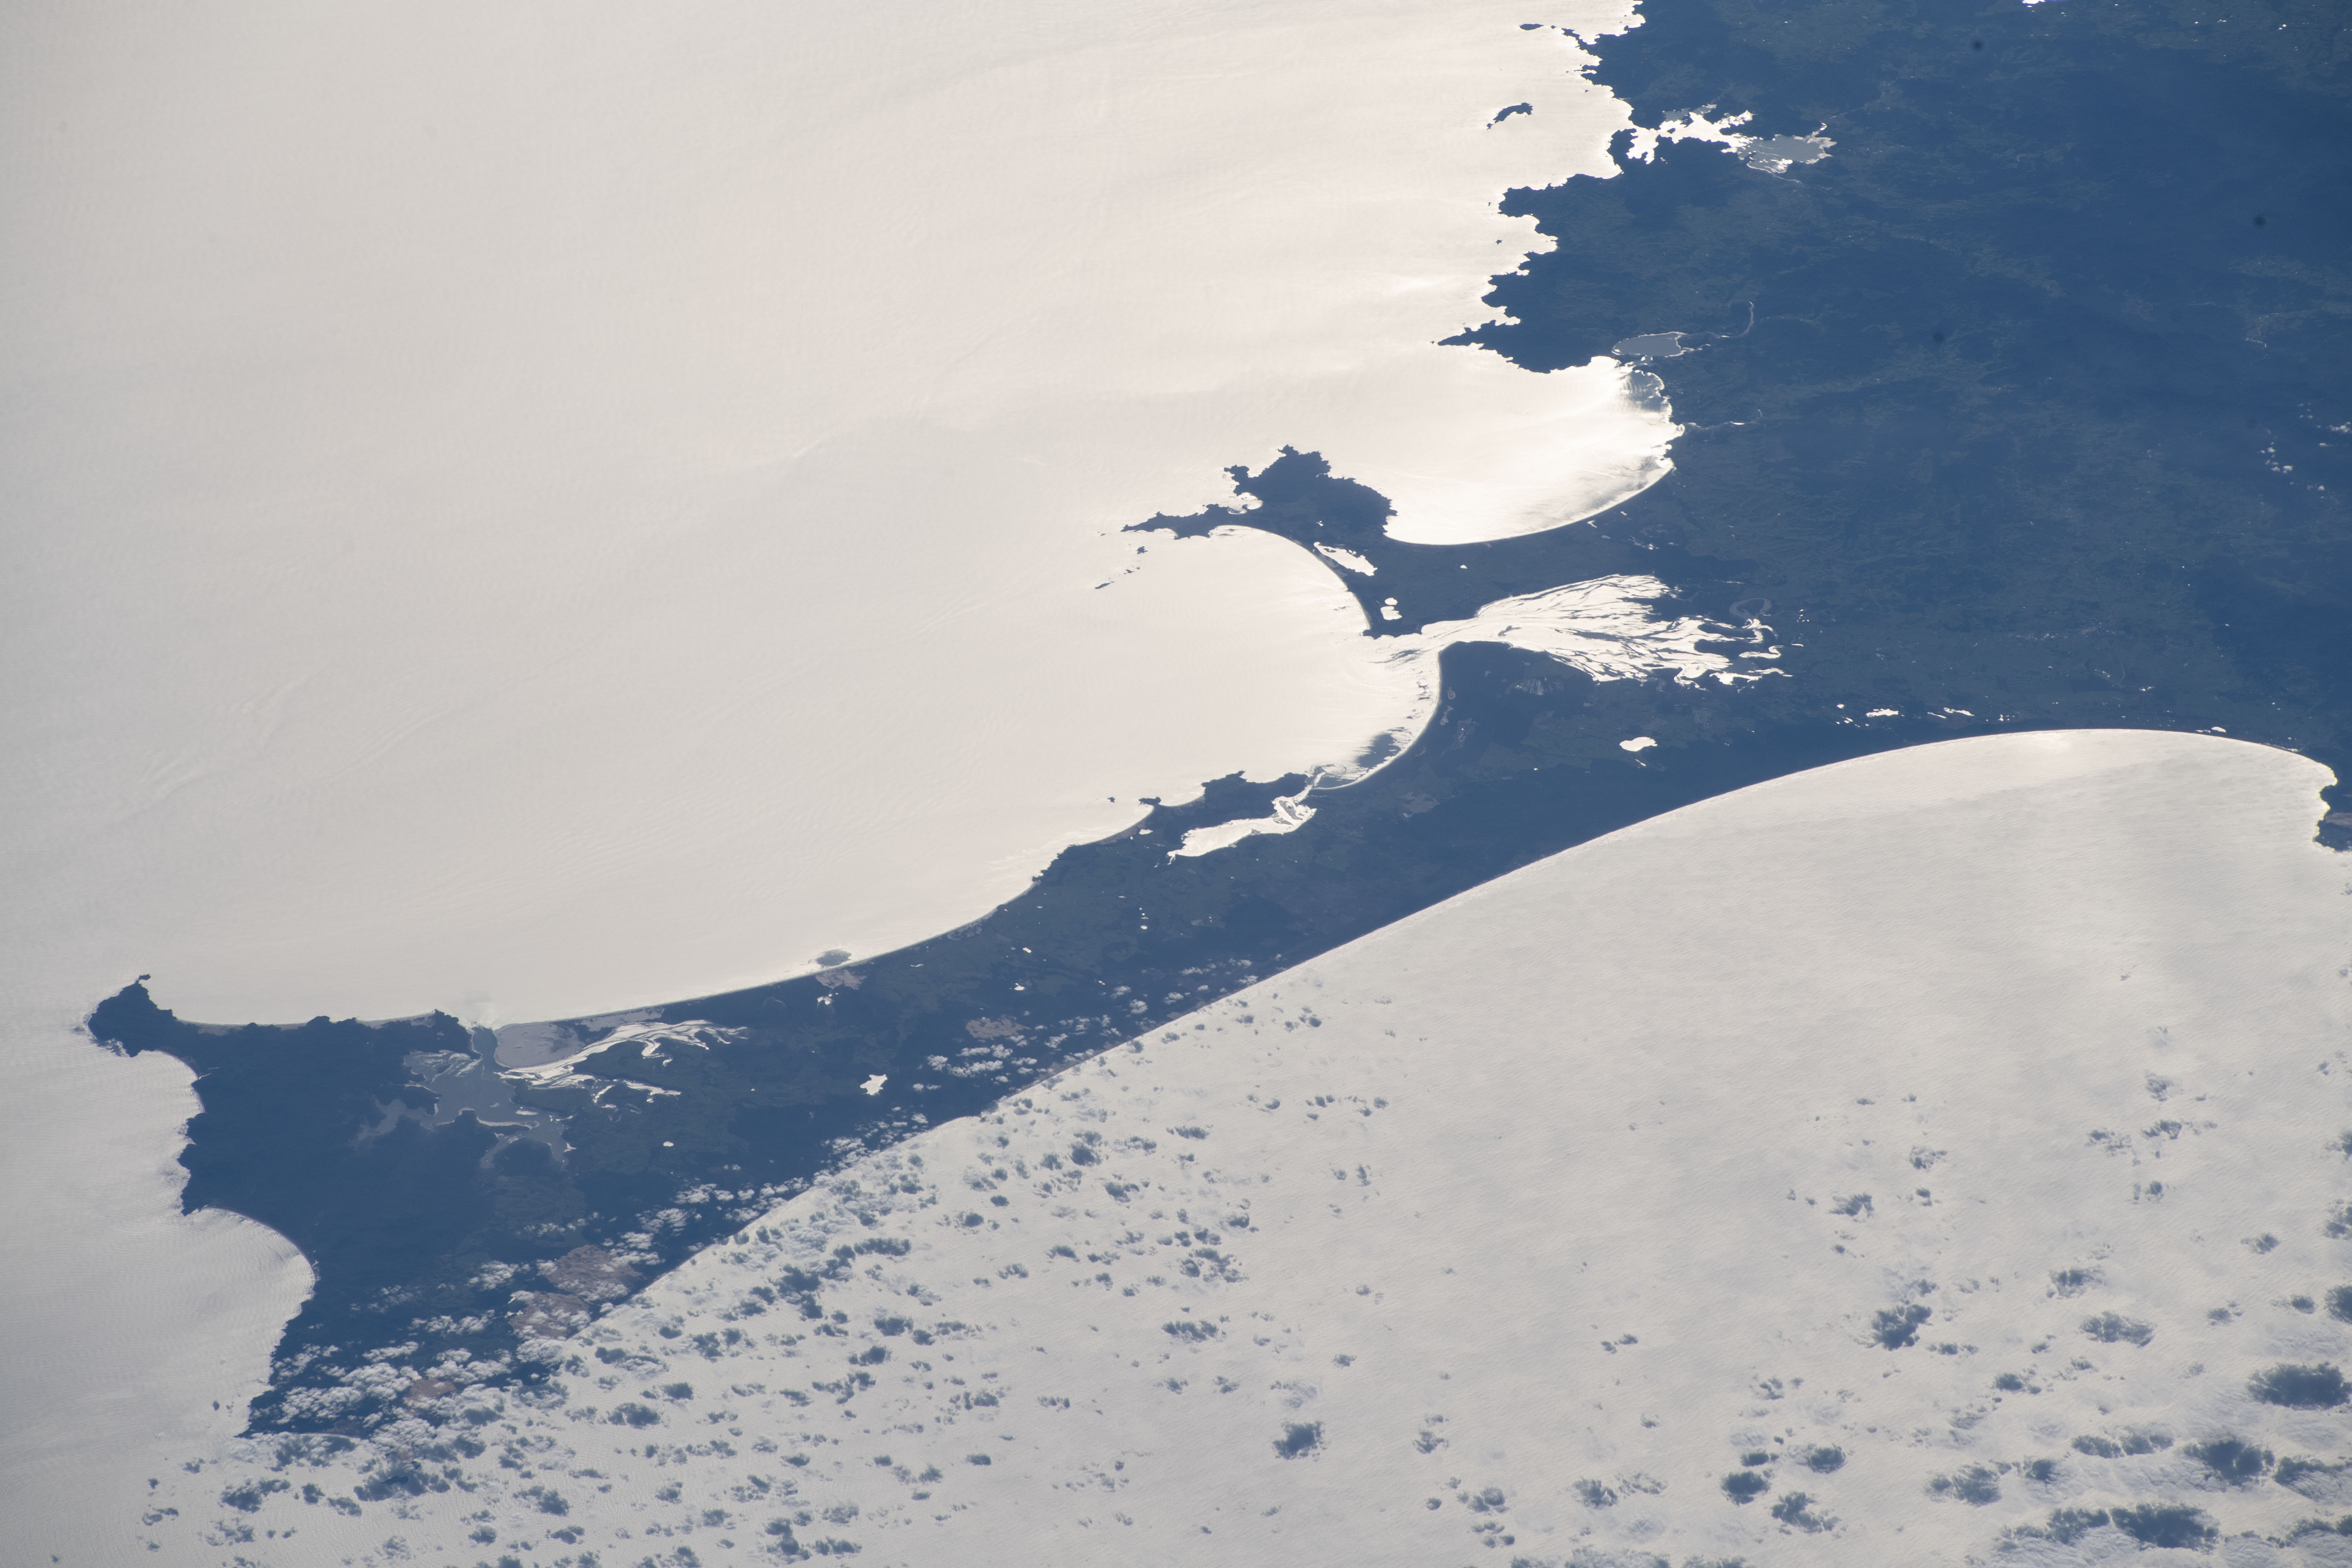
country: NEW ZEALAND-NI
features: NORTHLAND, GREAT EXHIBITION BAY, RANGAUNU BAY
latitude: -34.8
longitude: 173.1
